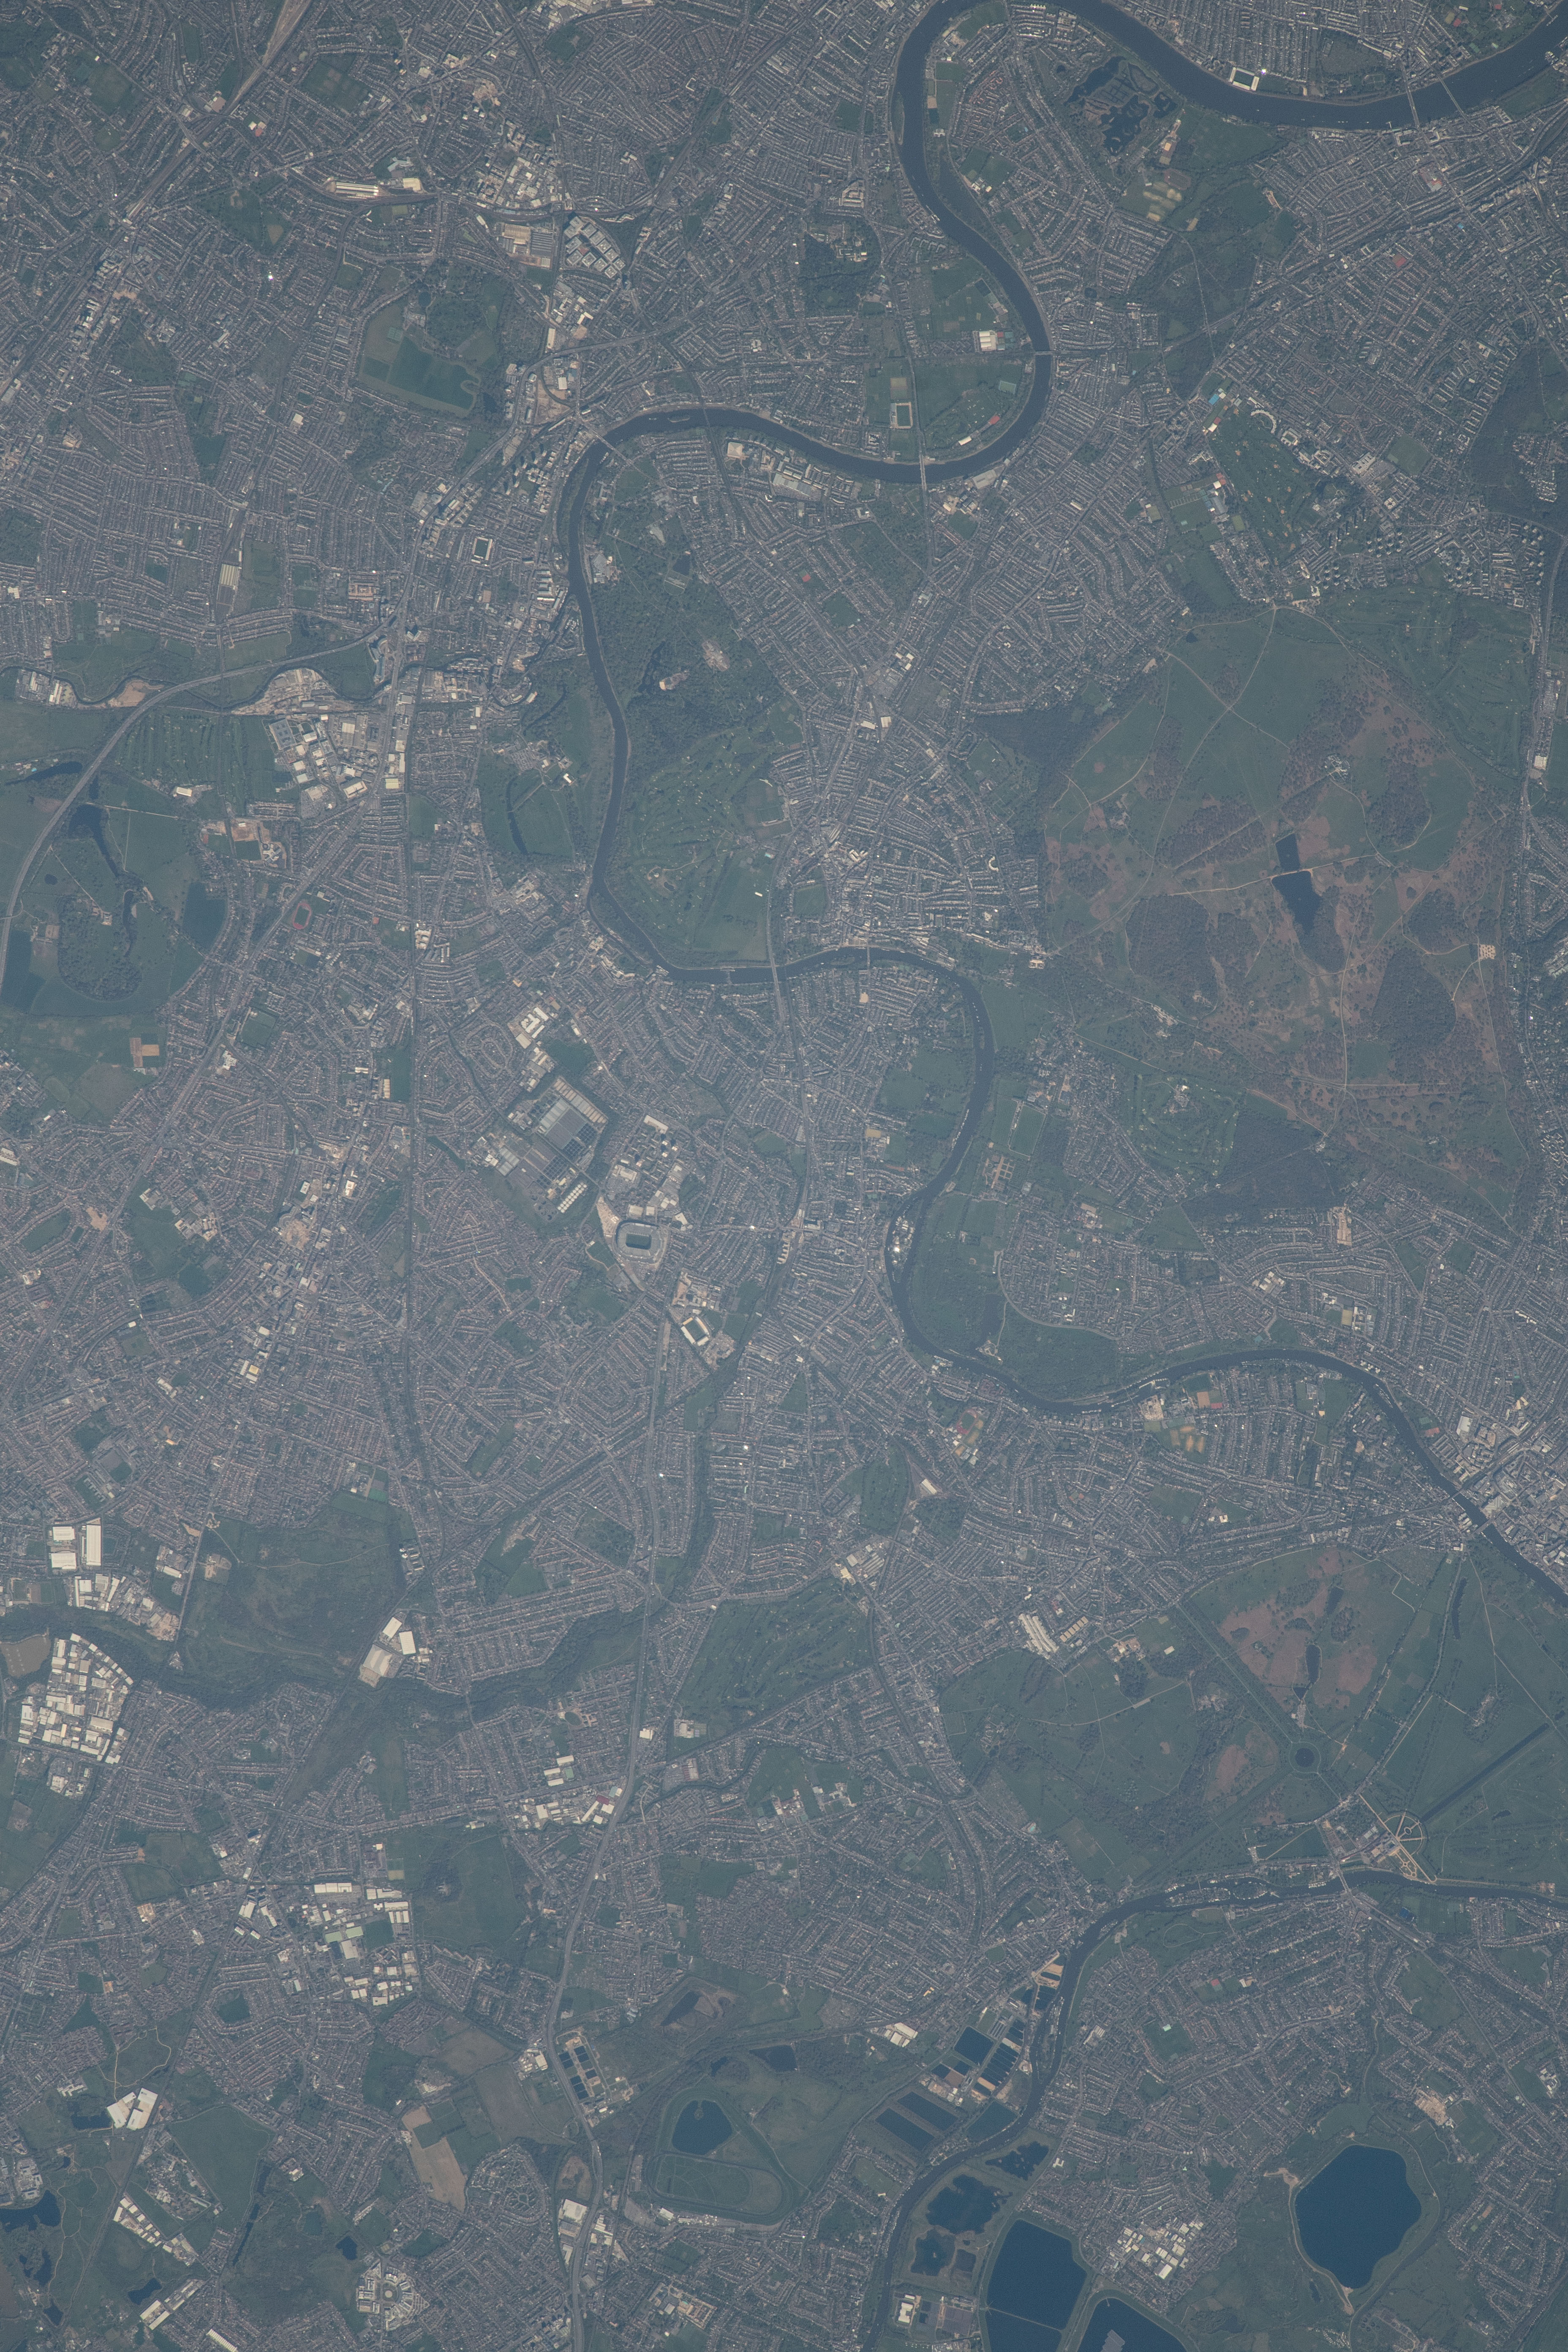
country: UK-ENGLAND
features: TWICKENHAM CITY, TWICKENHAM STADIUM, RIVER THAMES, HURST PARK
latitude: 51.5
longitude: -0.3
